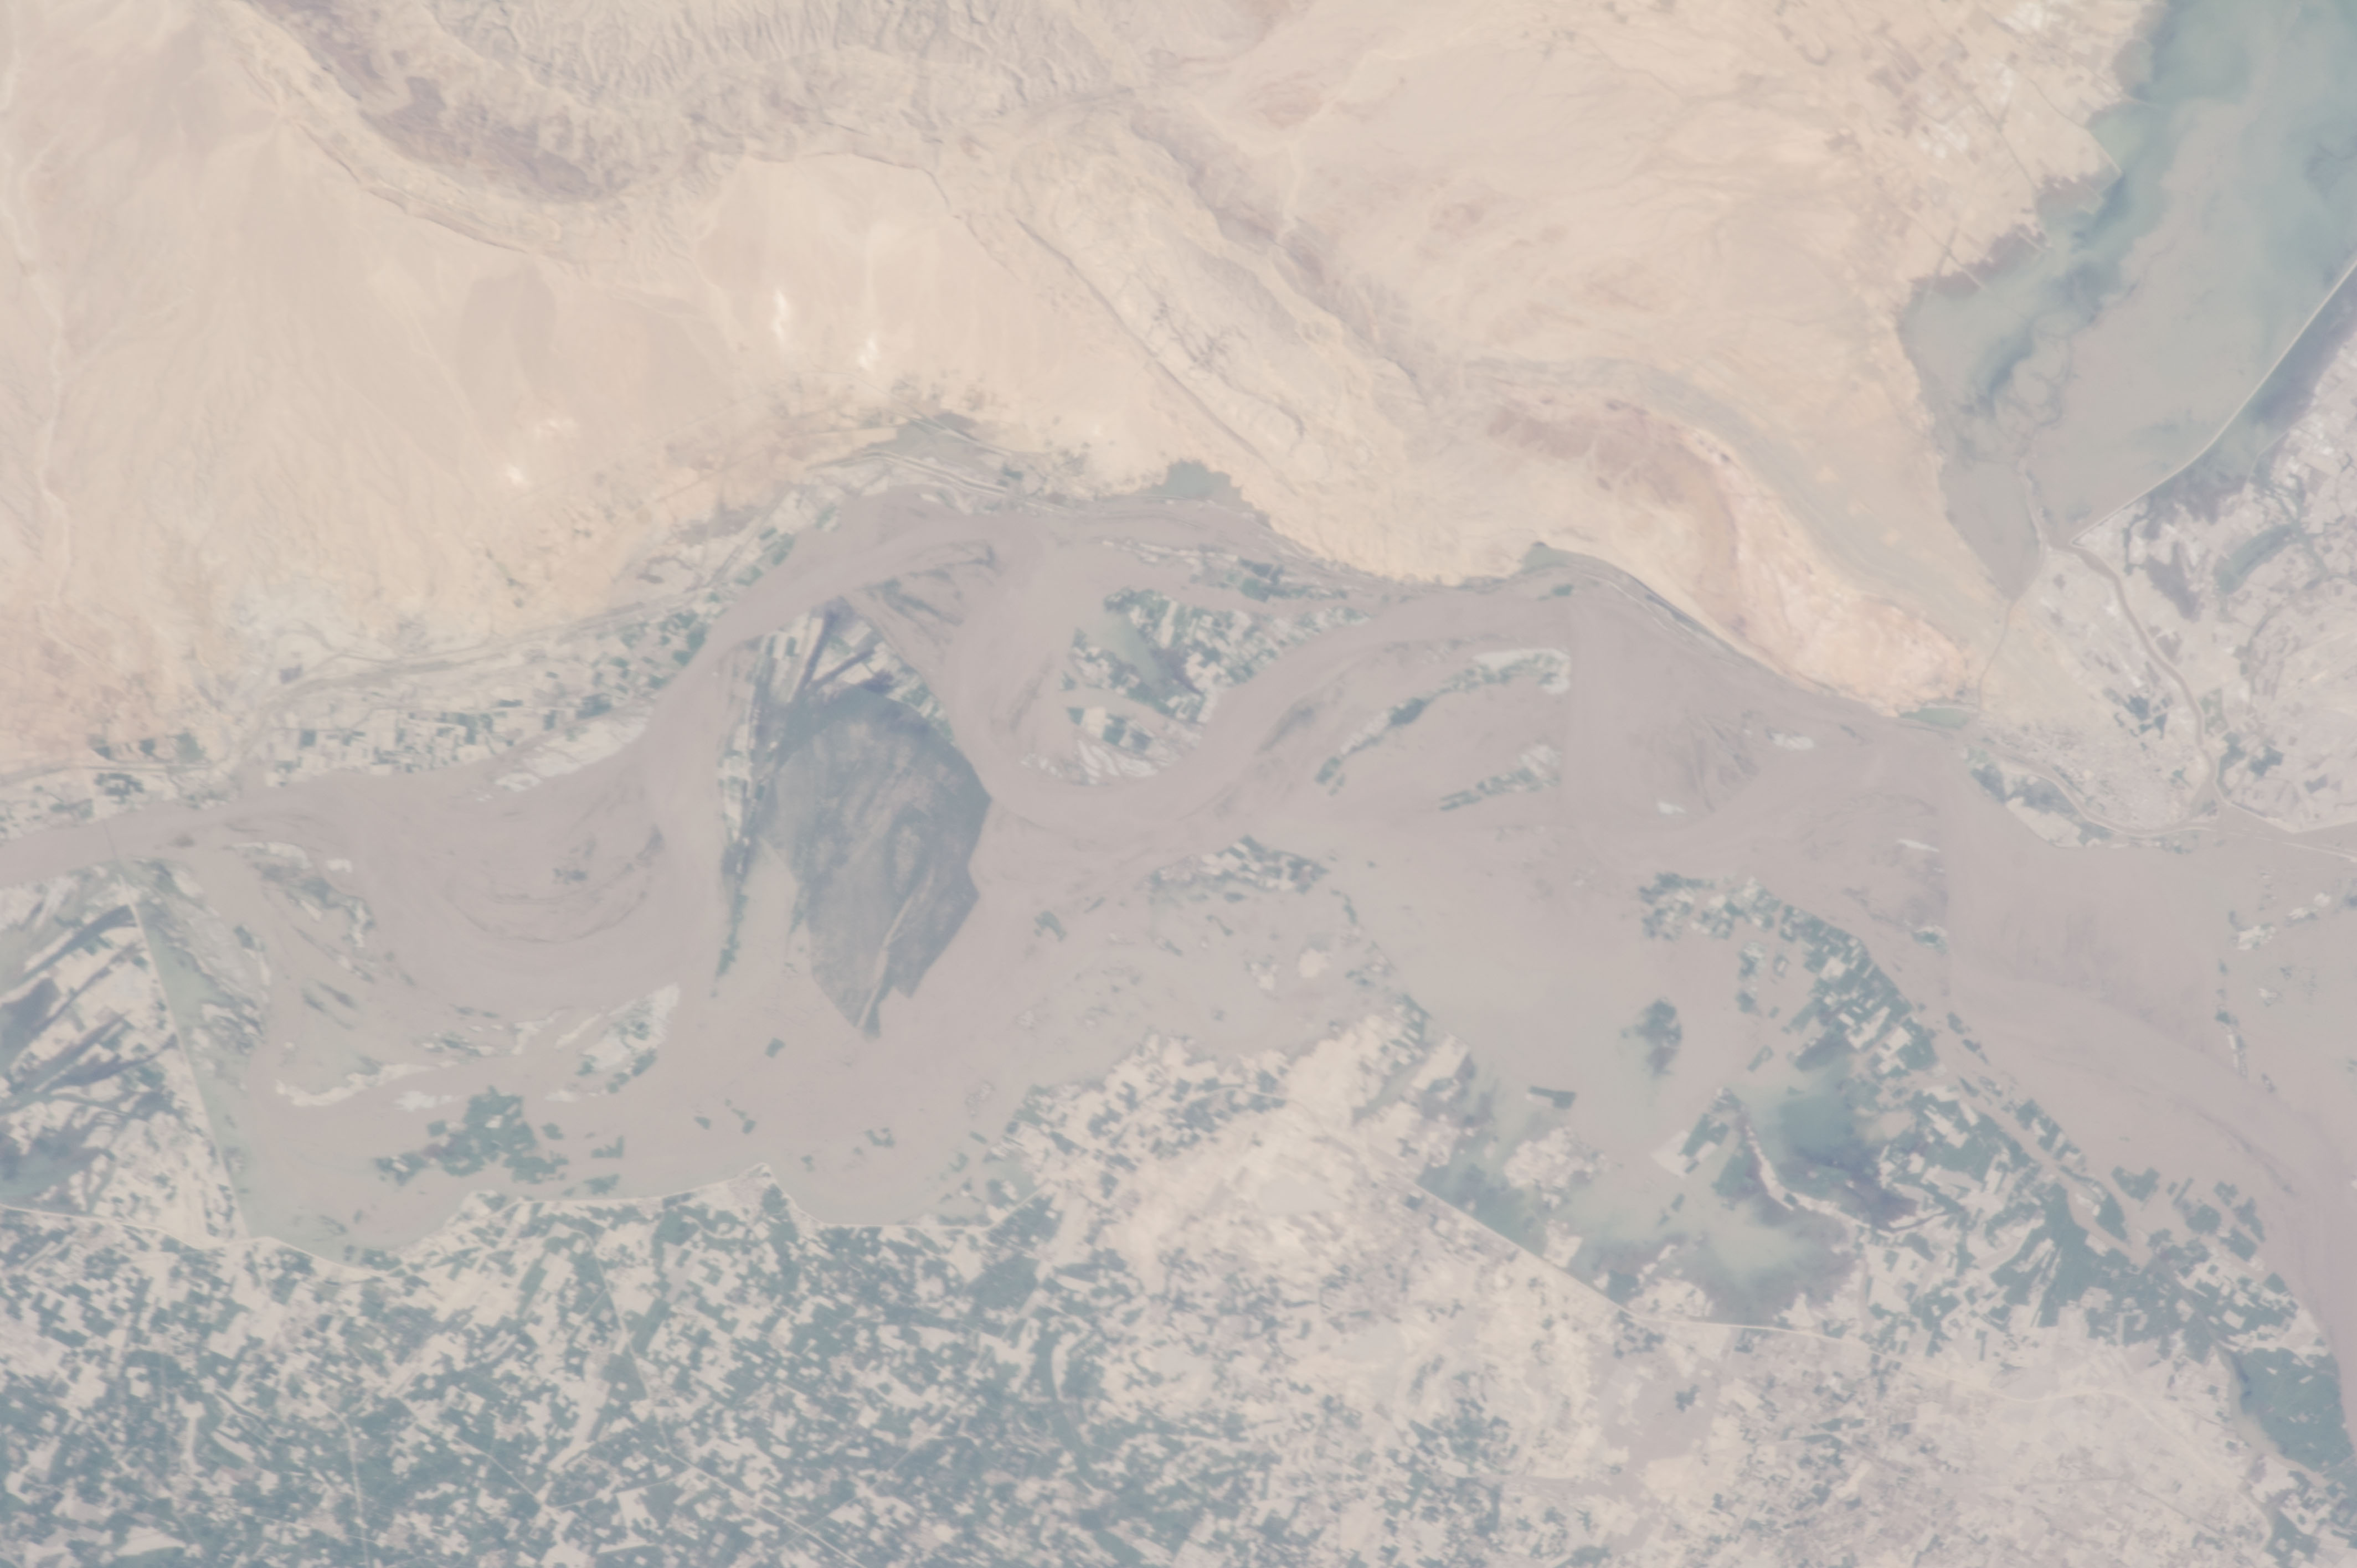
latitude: 26.2
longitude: 67.8
